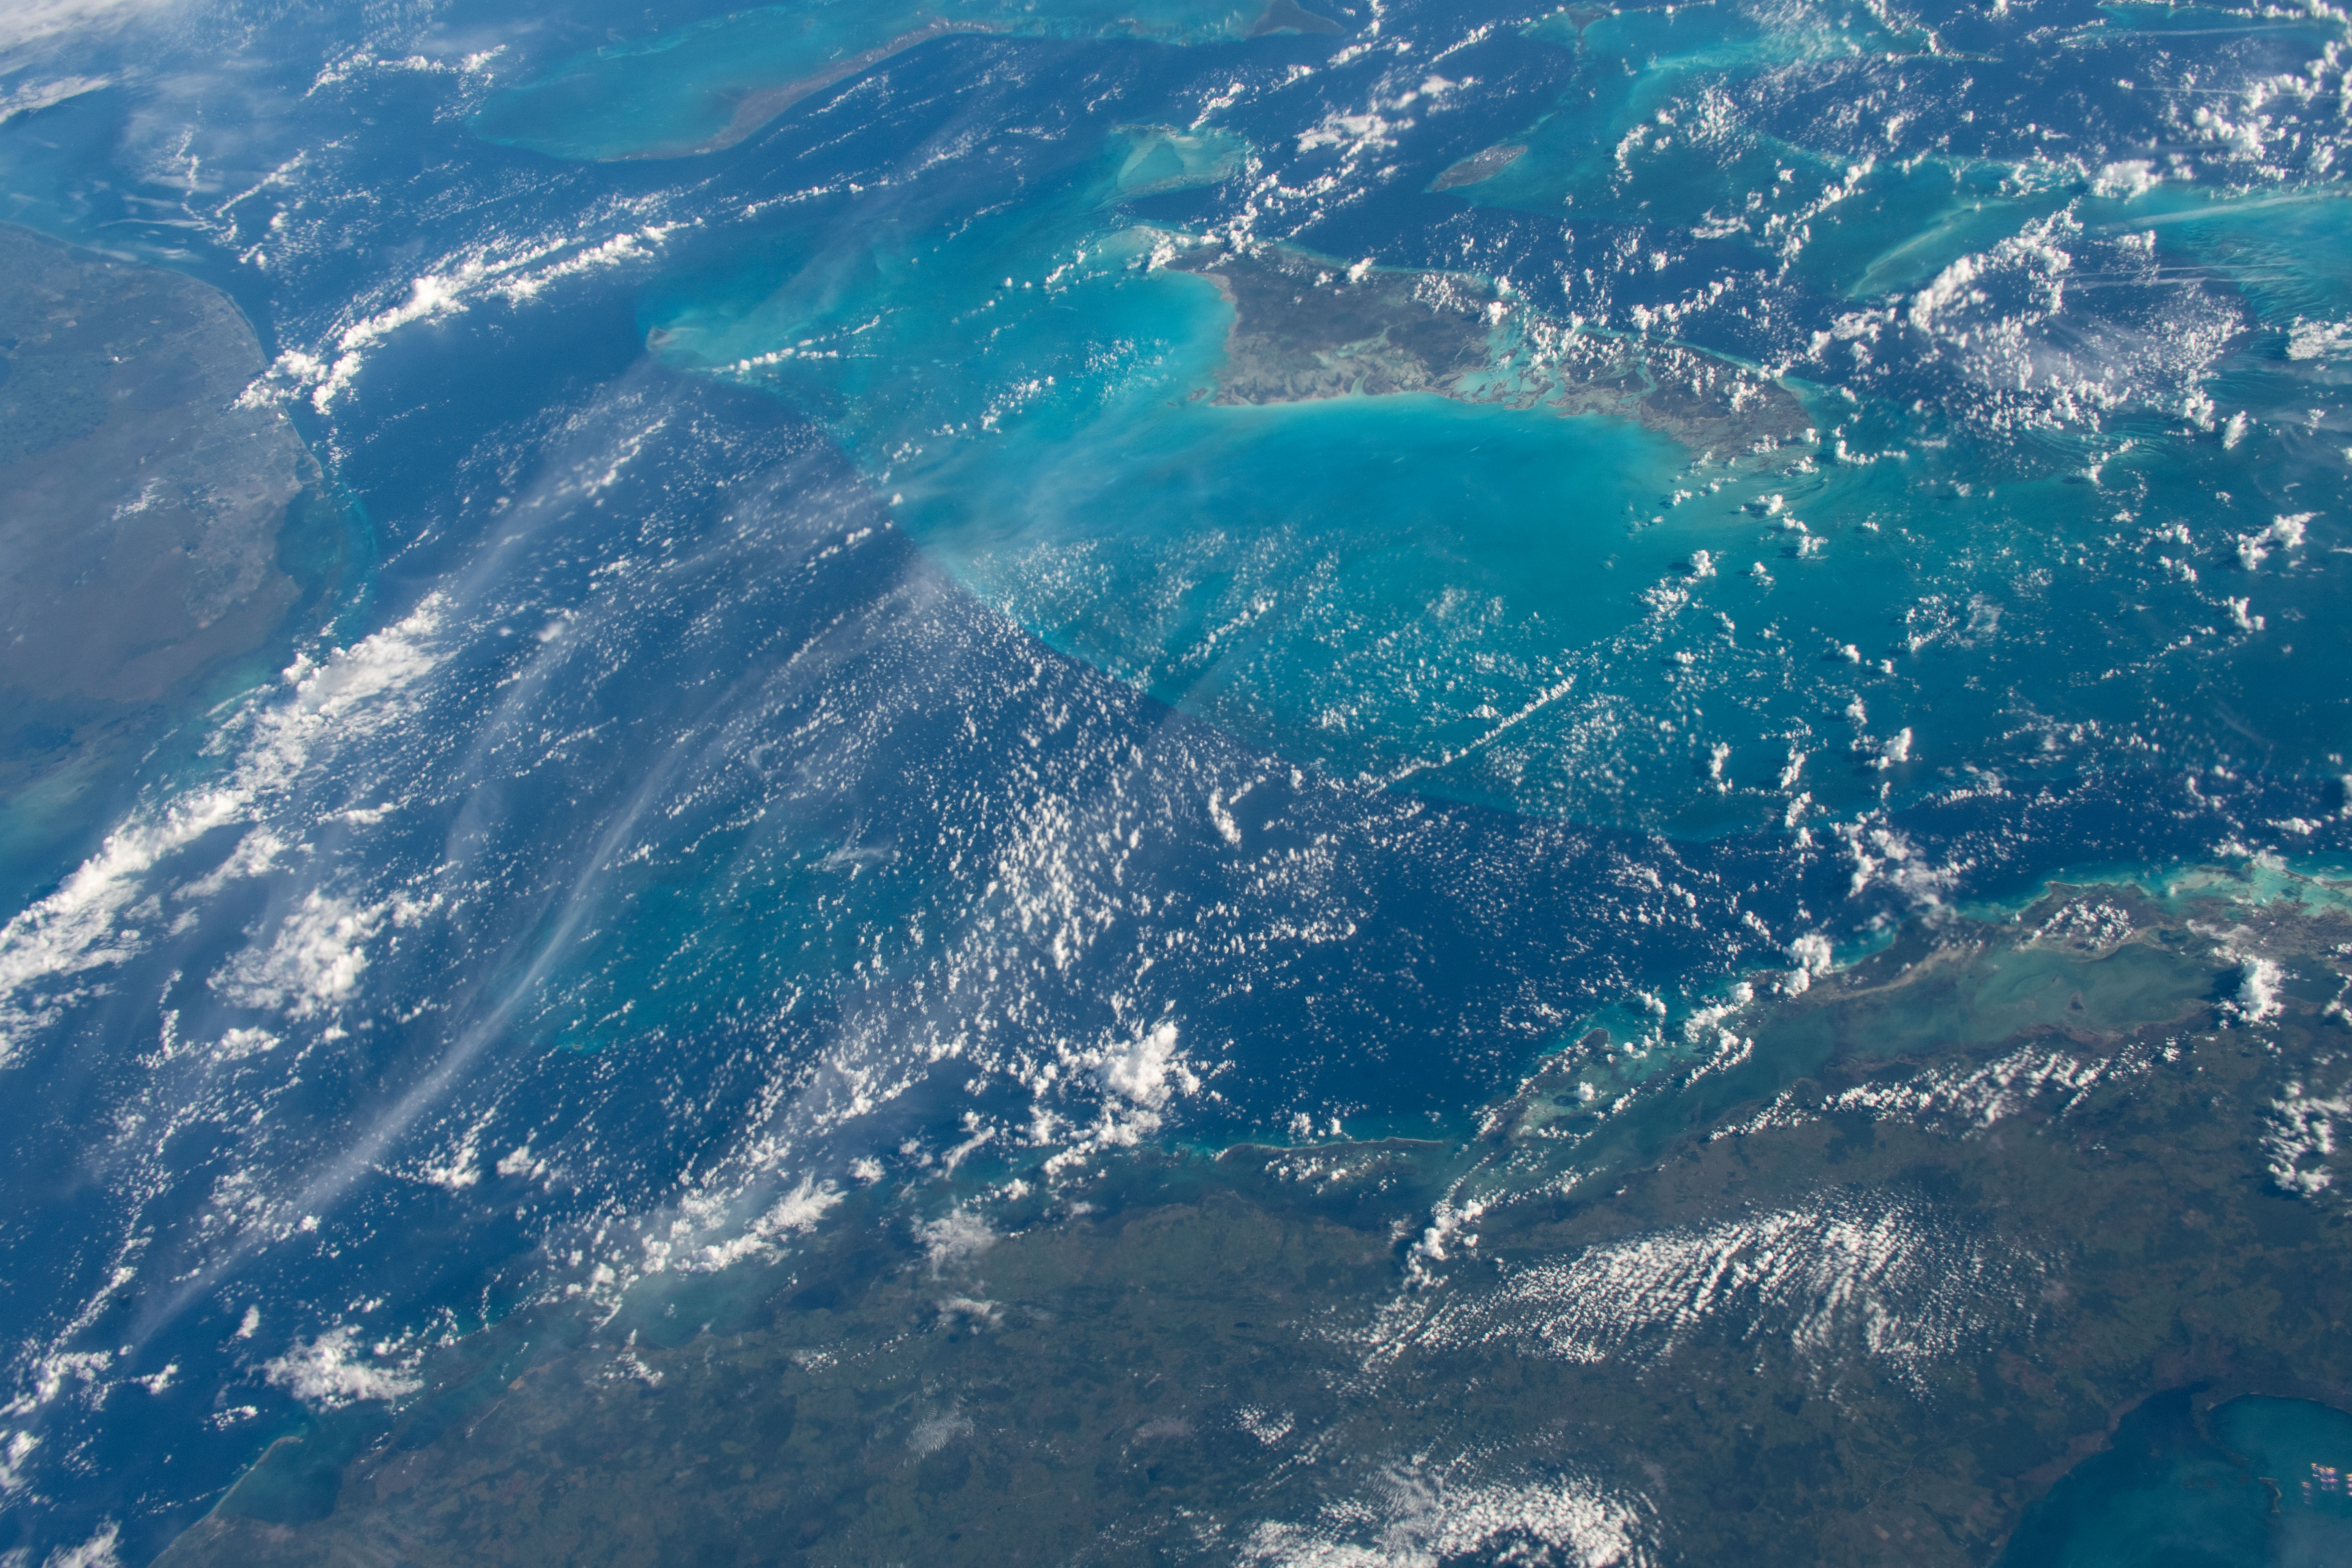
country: BAHAMAS
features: THE BAHAMAS, CUBA, FLORIDA
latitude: 24.0
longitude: -79.0
